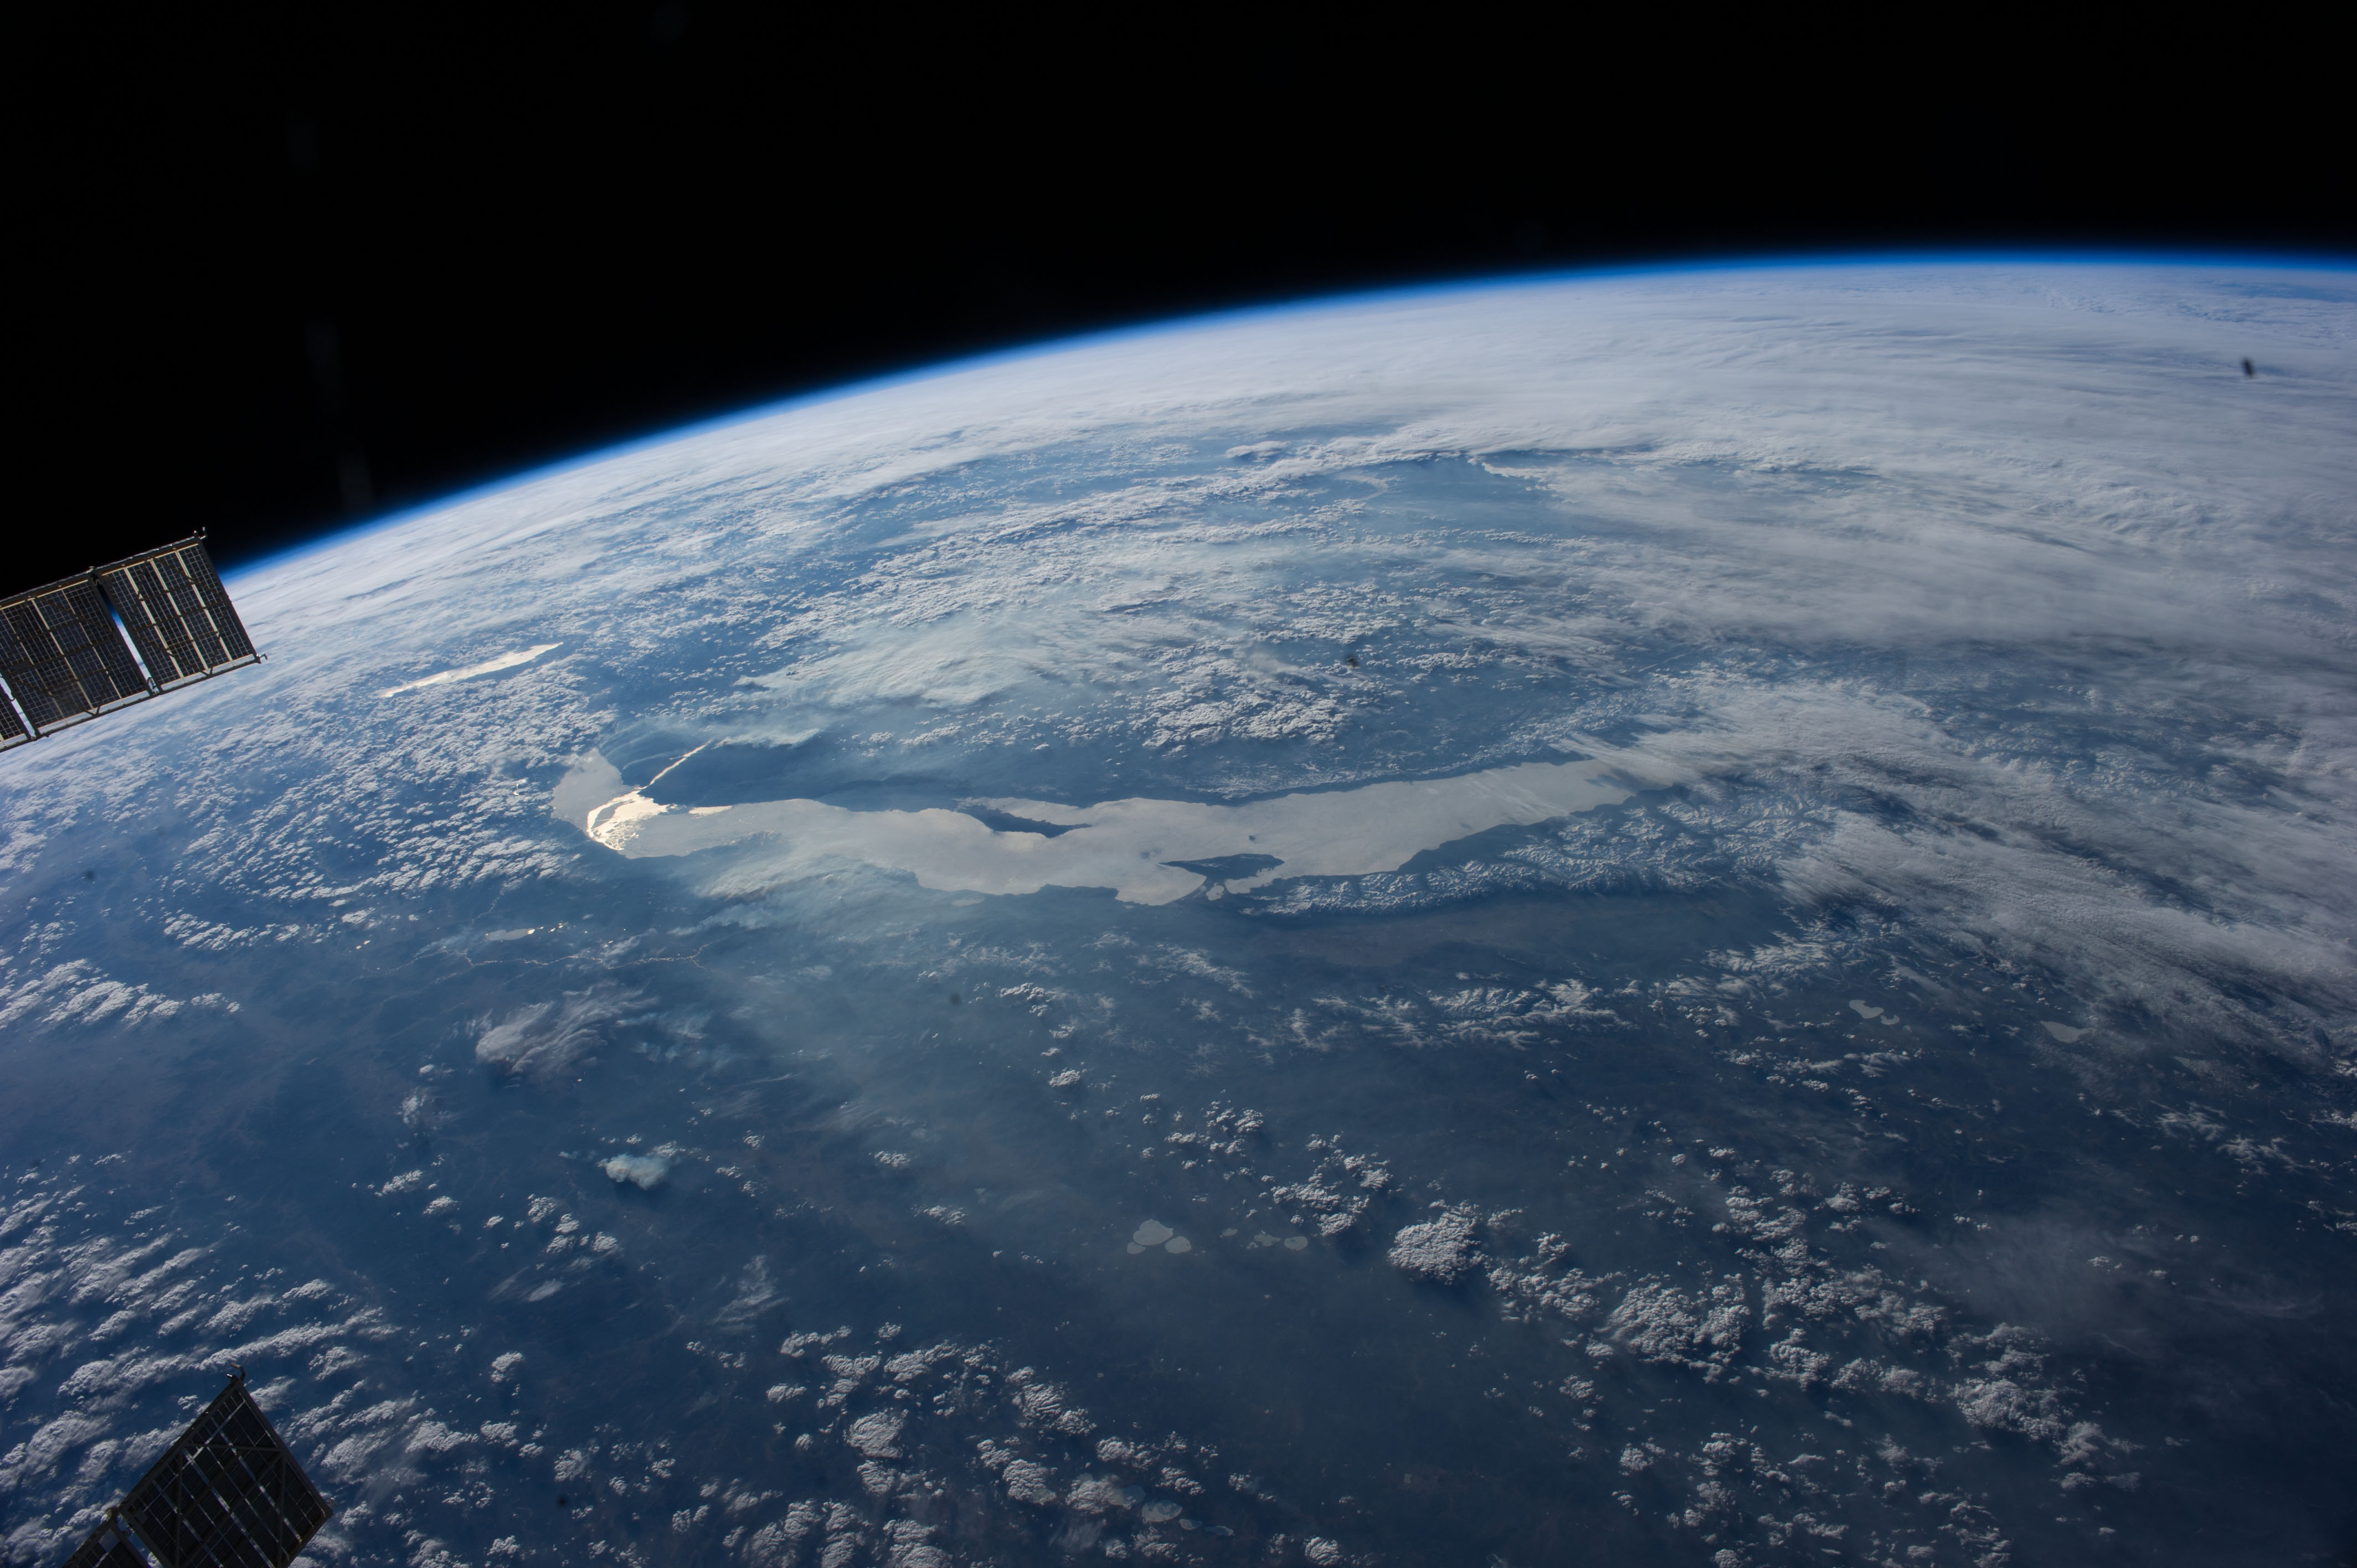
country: RUSSIAN_FEDERATION
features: ATMOSPHERIC LIMB, EARTH LIMB, LAKE BAIKAL, BAYKALO-LENSKIY GOSUDARSTVENNYY PRIRODNYY ZAPOVEDNIK, IRKUTSK, DZHERGINSKIY GOSUDARSTVENNYY PRIRODNYY ZAPOVEDNIK
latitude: 53.6
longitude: 107.5
